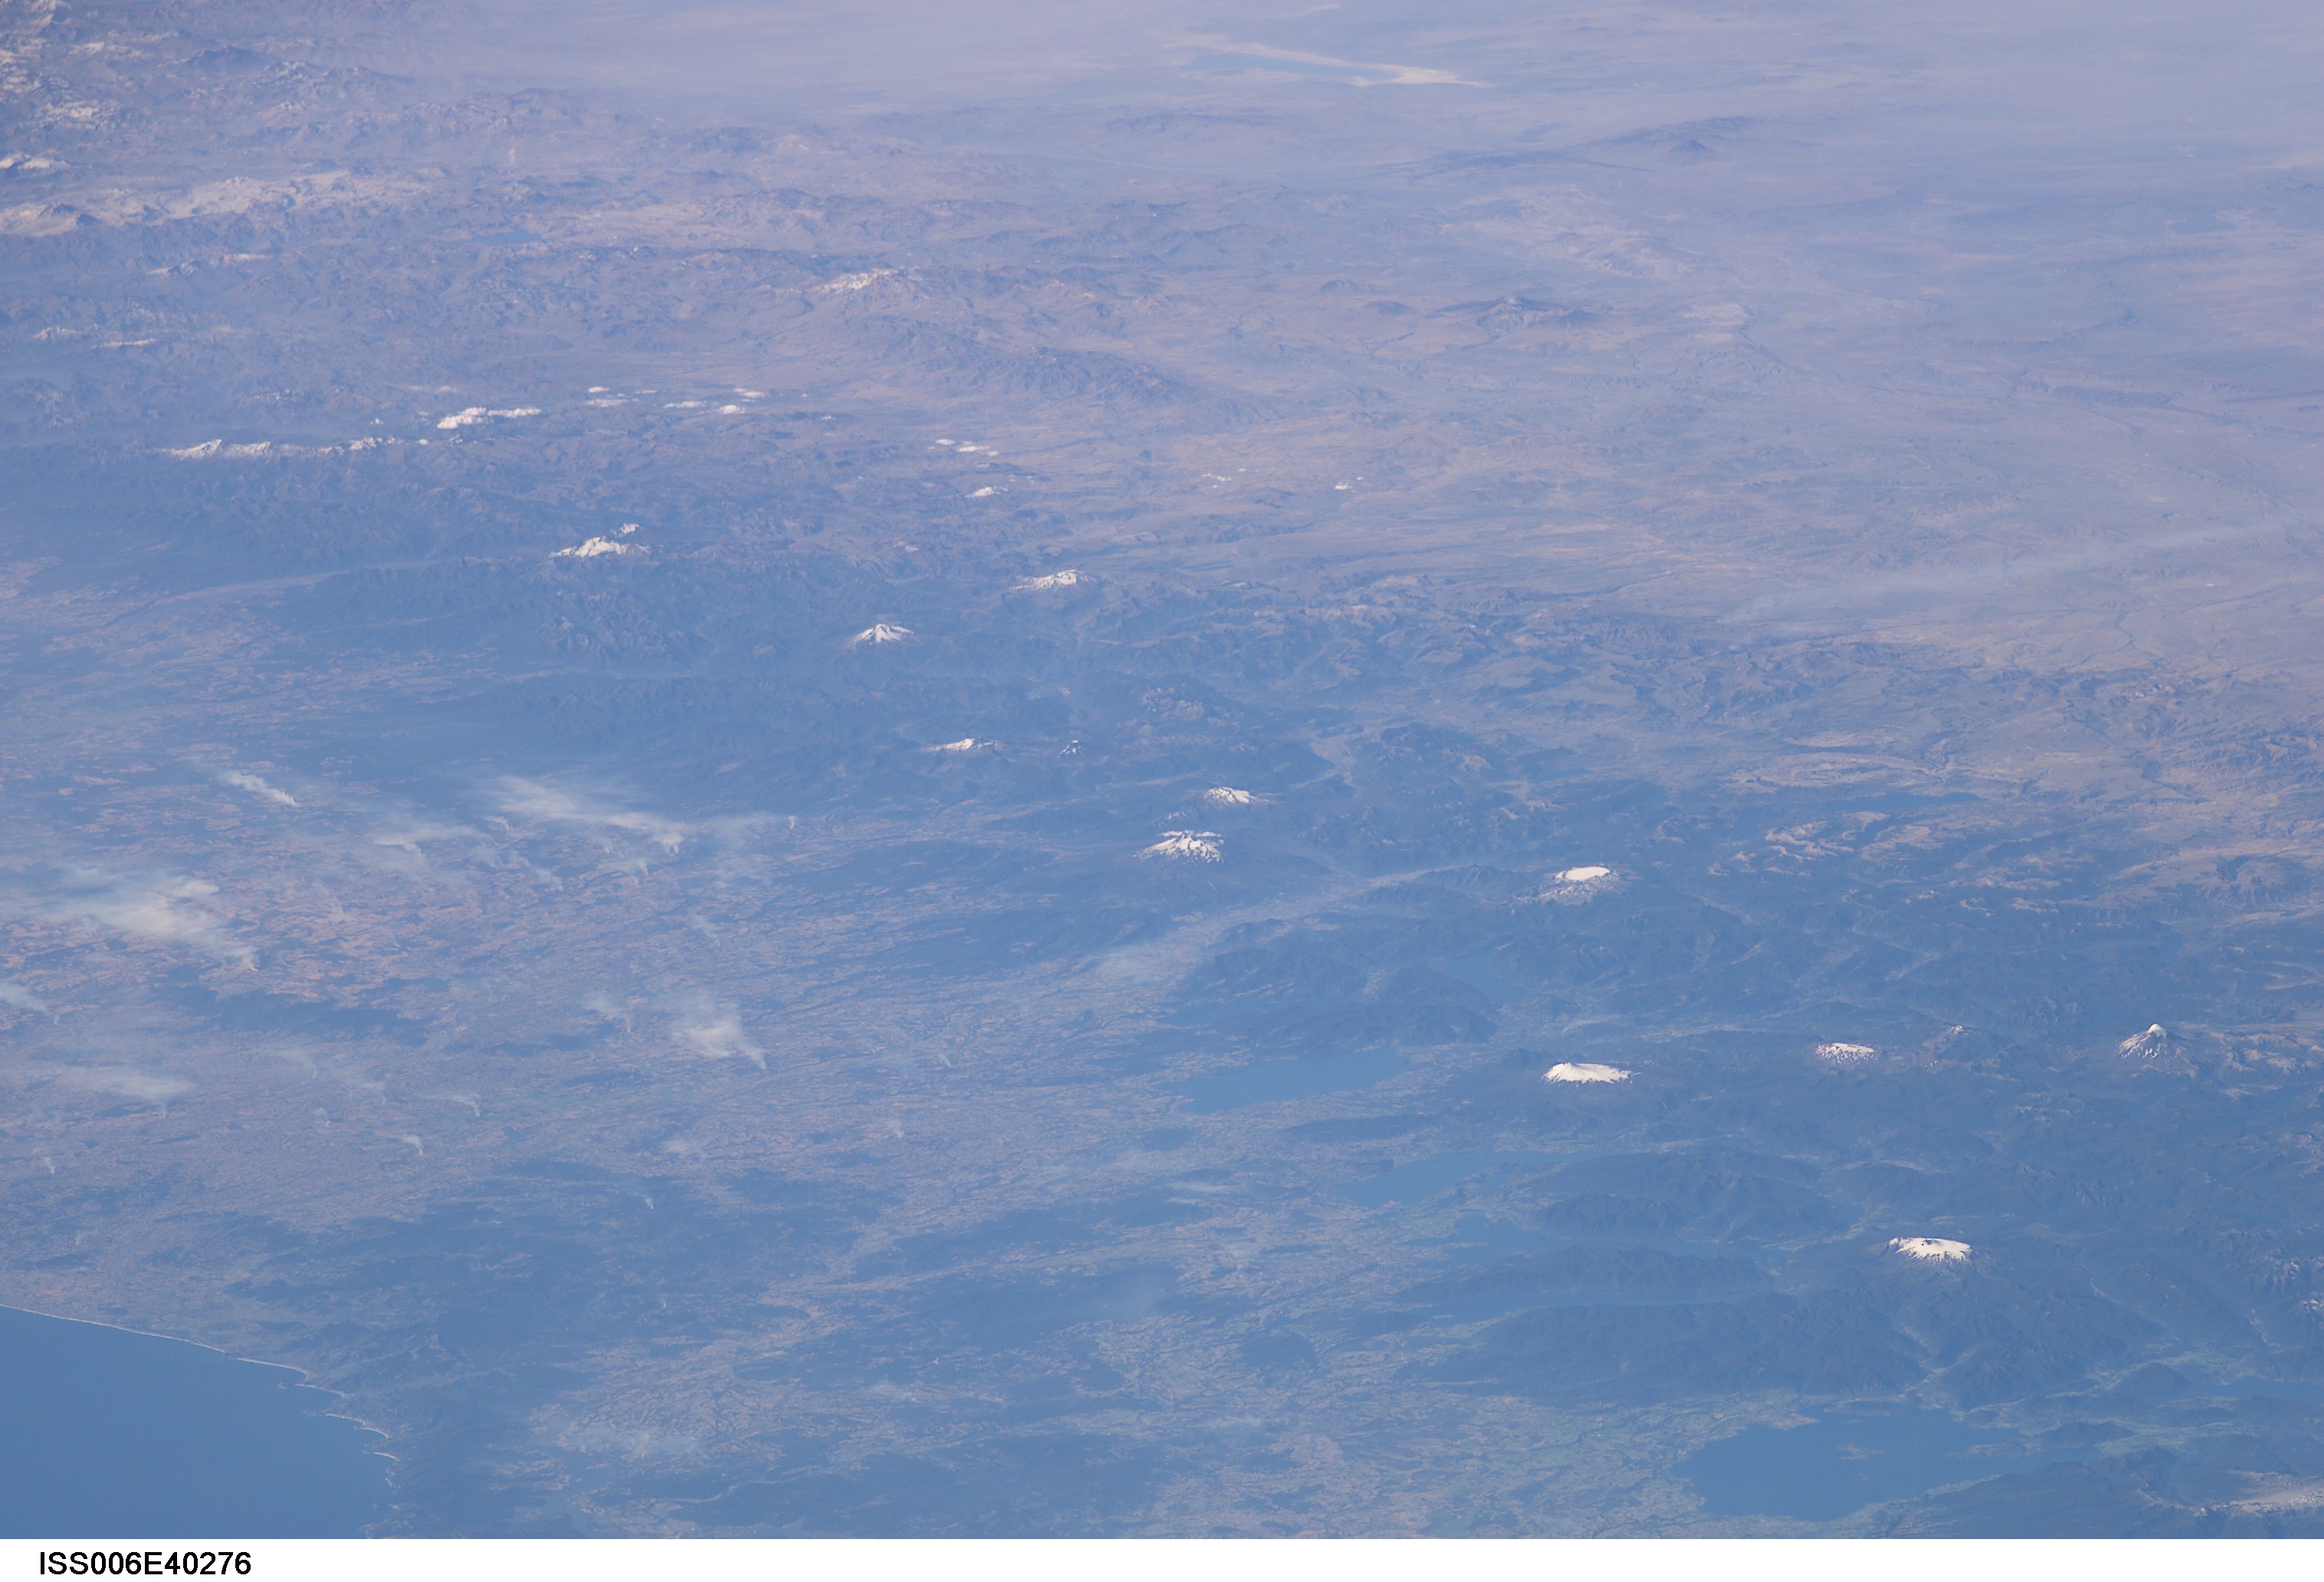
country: CHILE
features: ANDES MOUNTAINS
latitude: -38.5
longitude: -71.5
